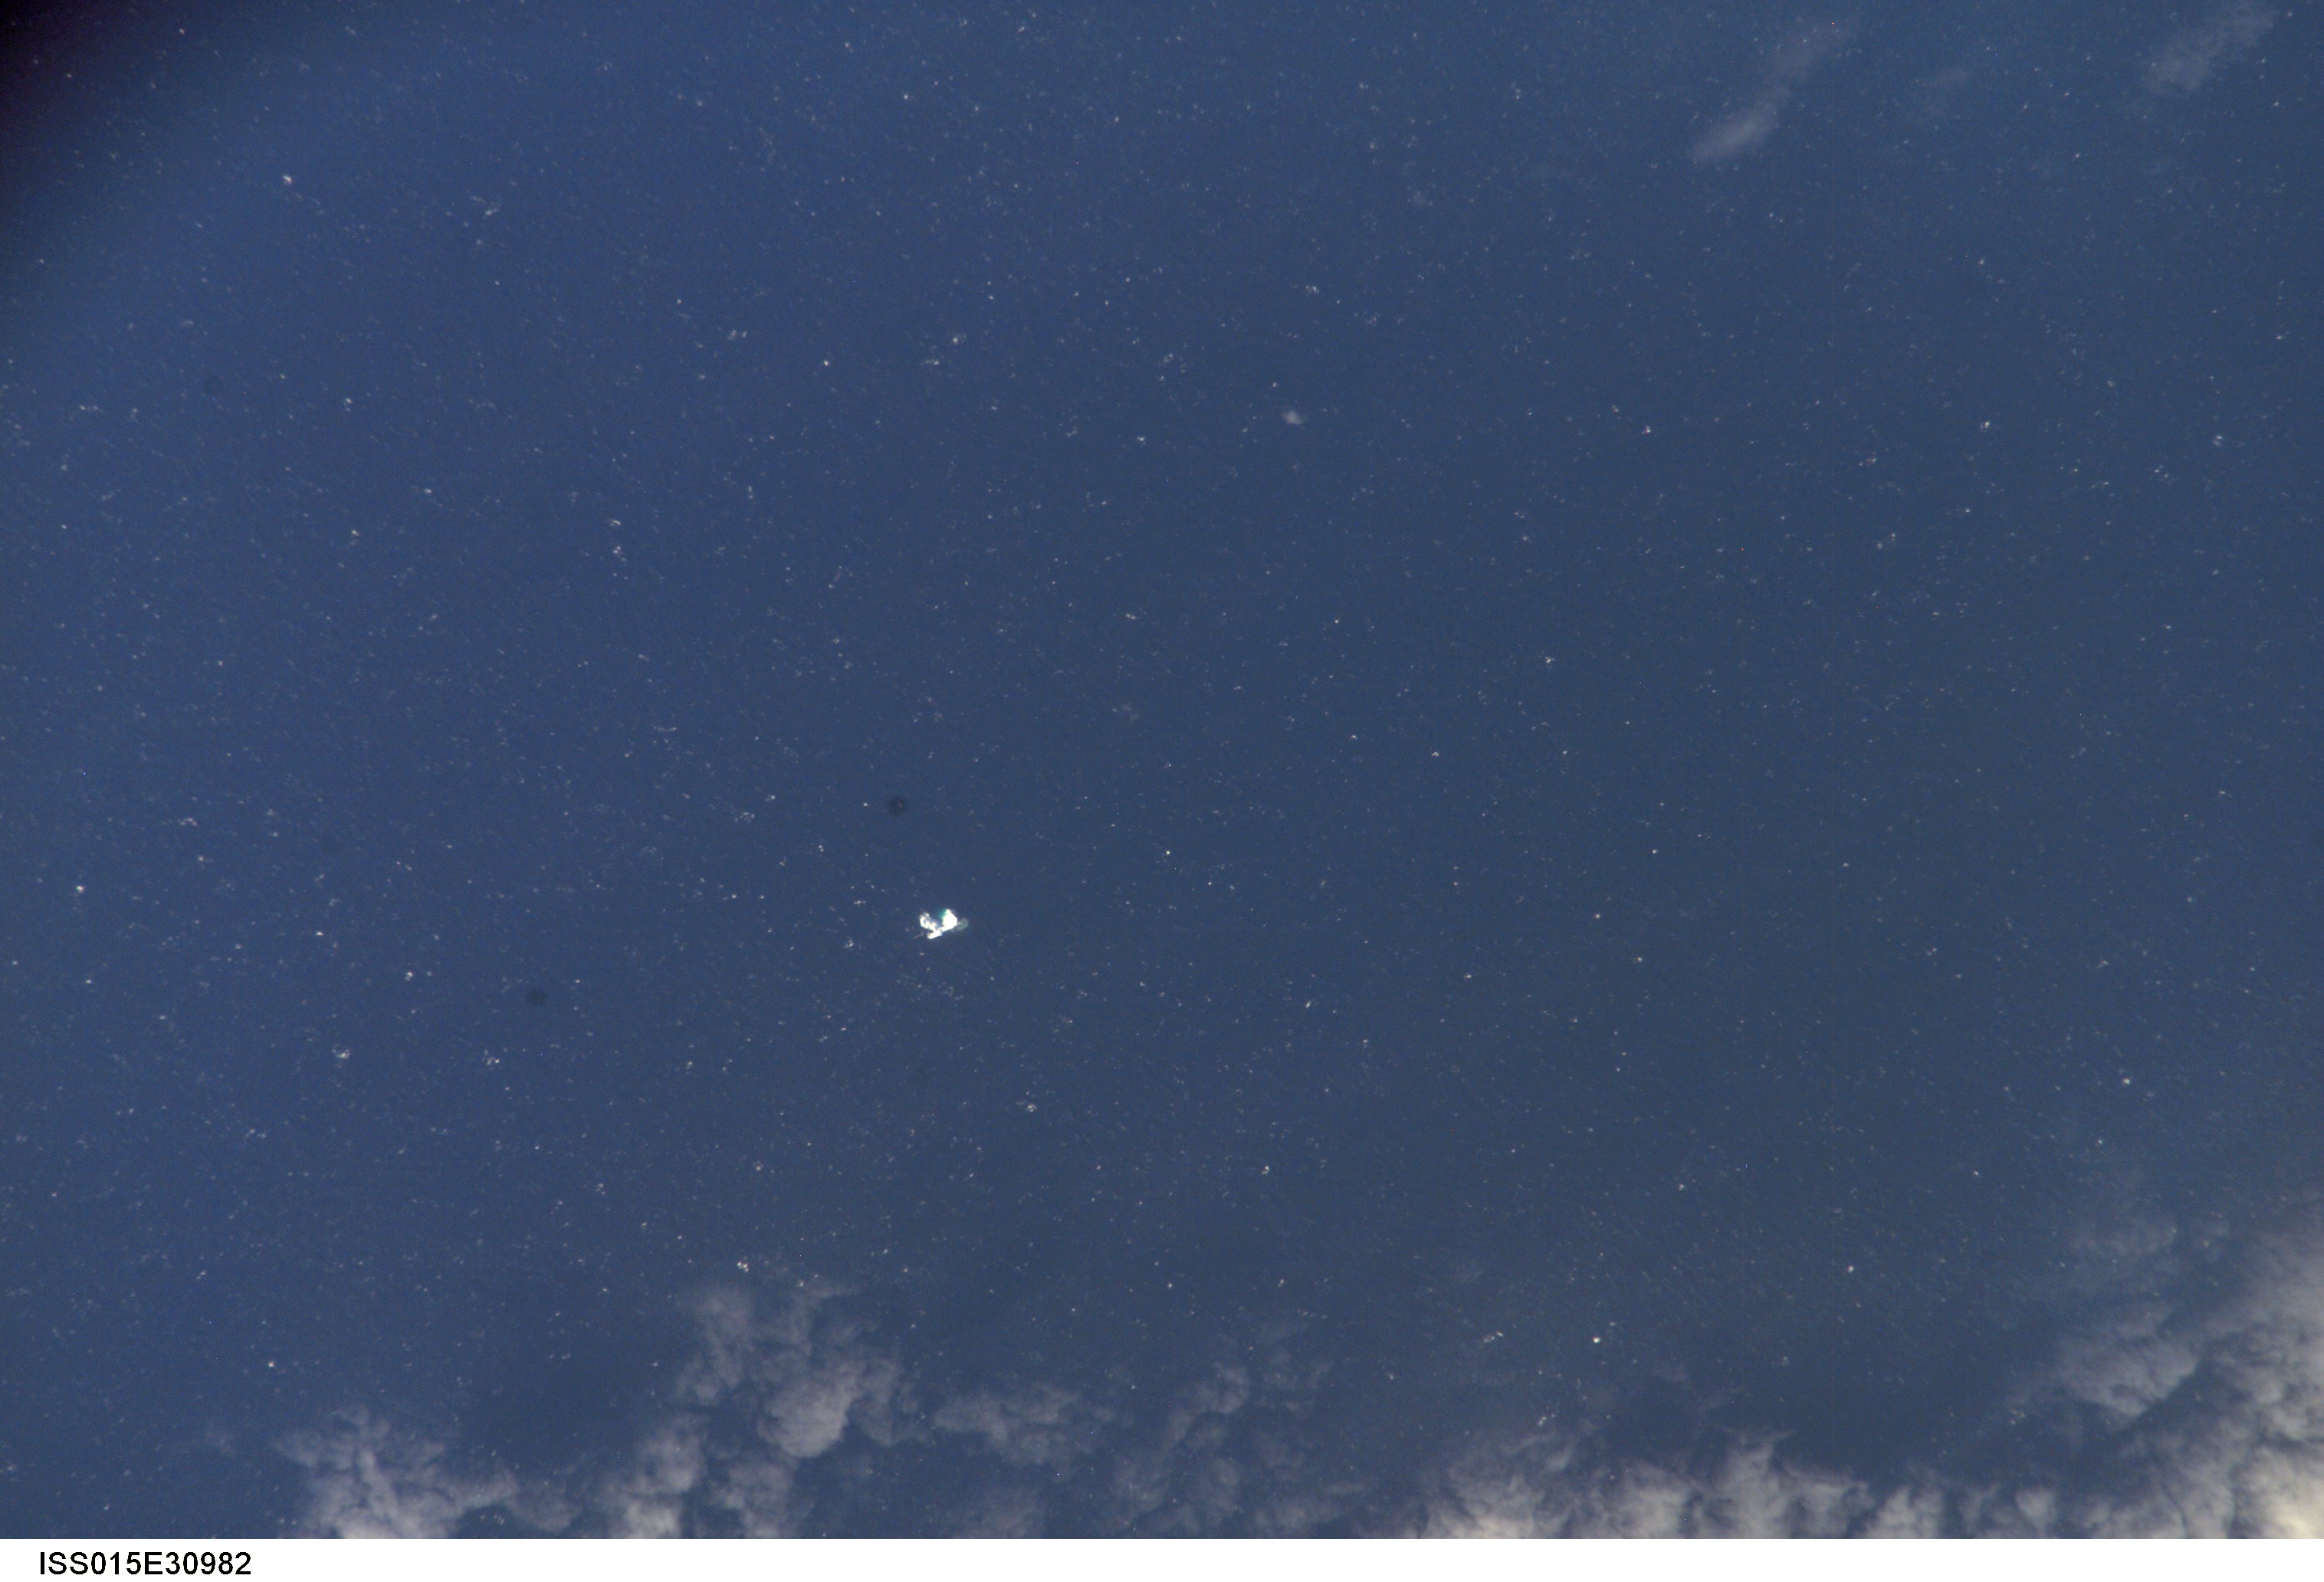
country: ATLANTIC OCEAN
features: SEA SURFACE, ICEBERG, WAVES
